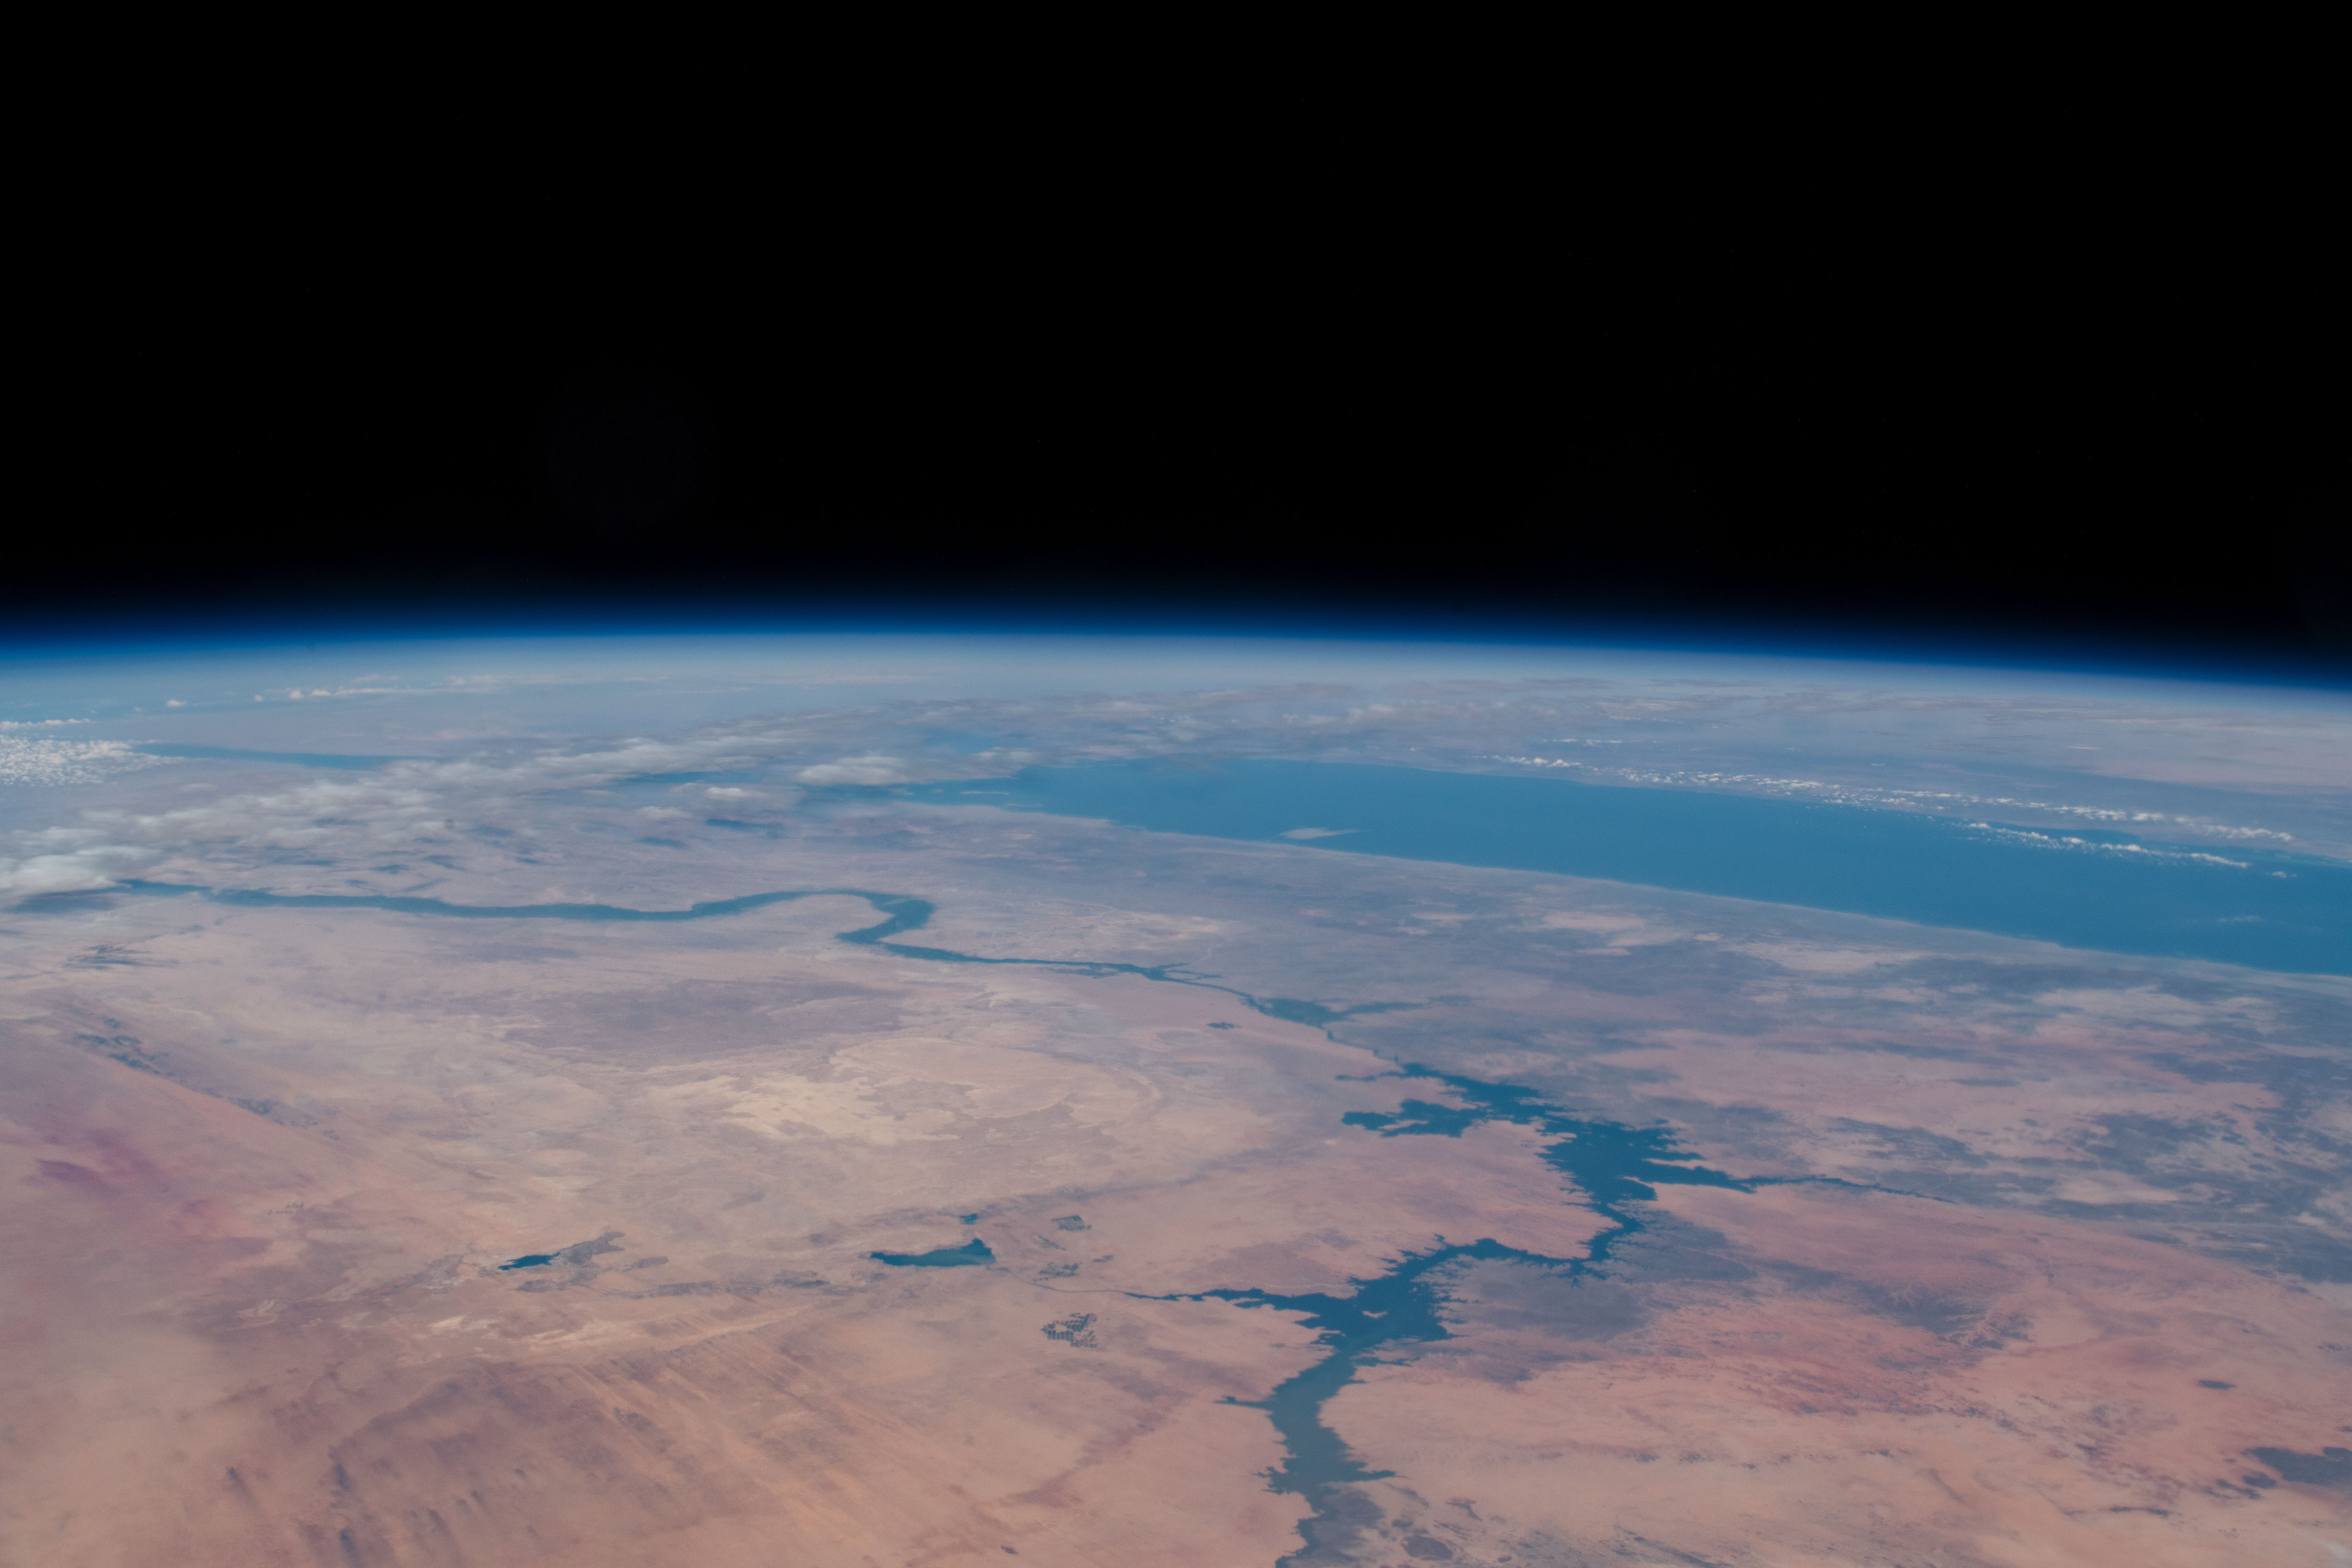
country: EGYPT
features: RED SEA, NILE RIVER, NUBIAN DESERT, LAKE NASSER, EASTERN DESERT
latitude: 24.2
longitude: 33.5
